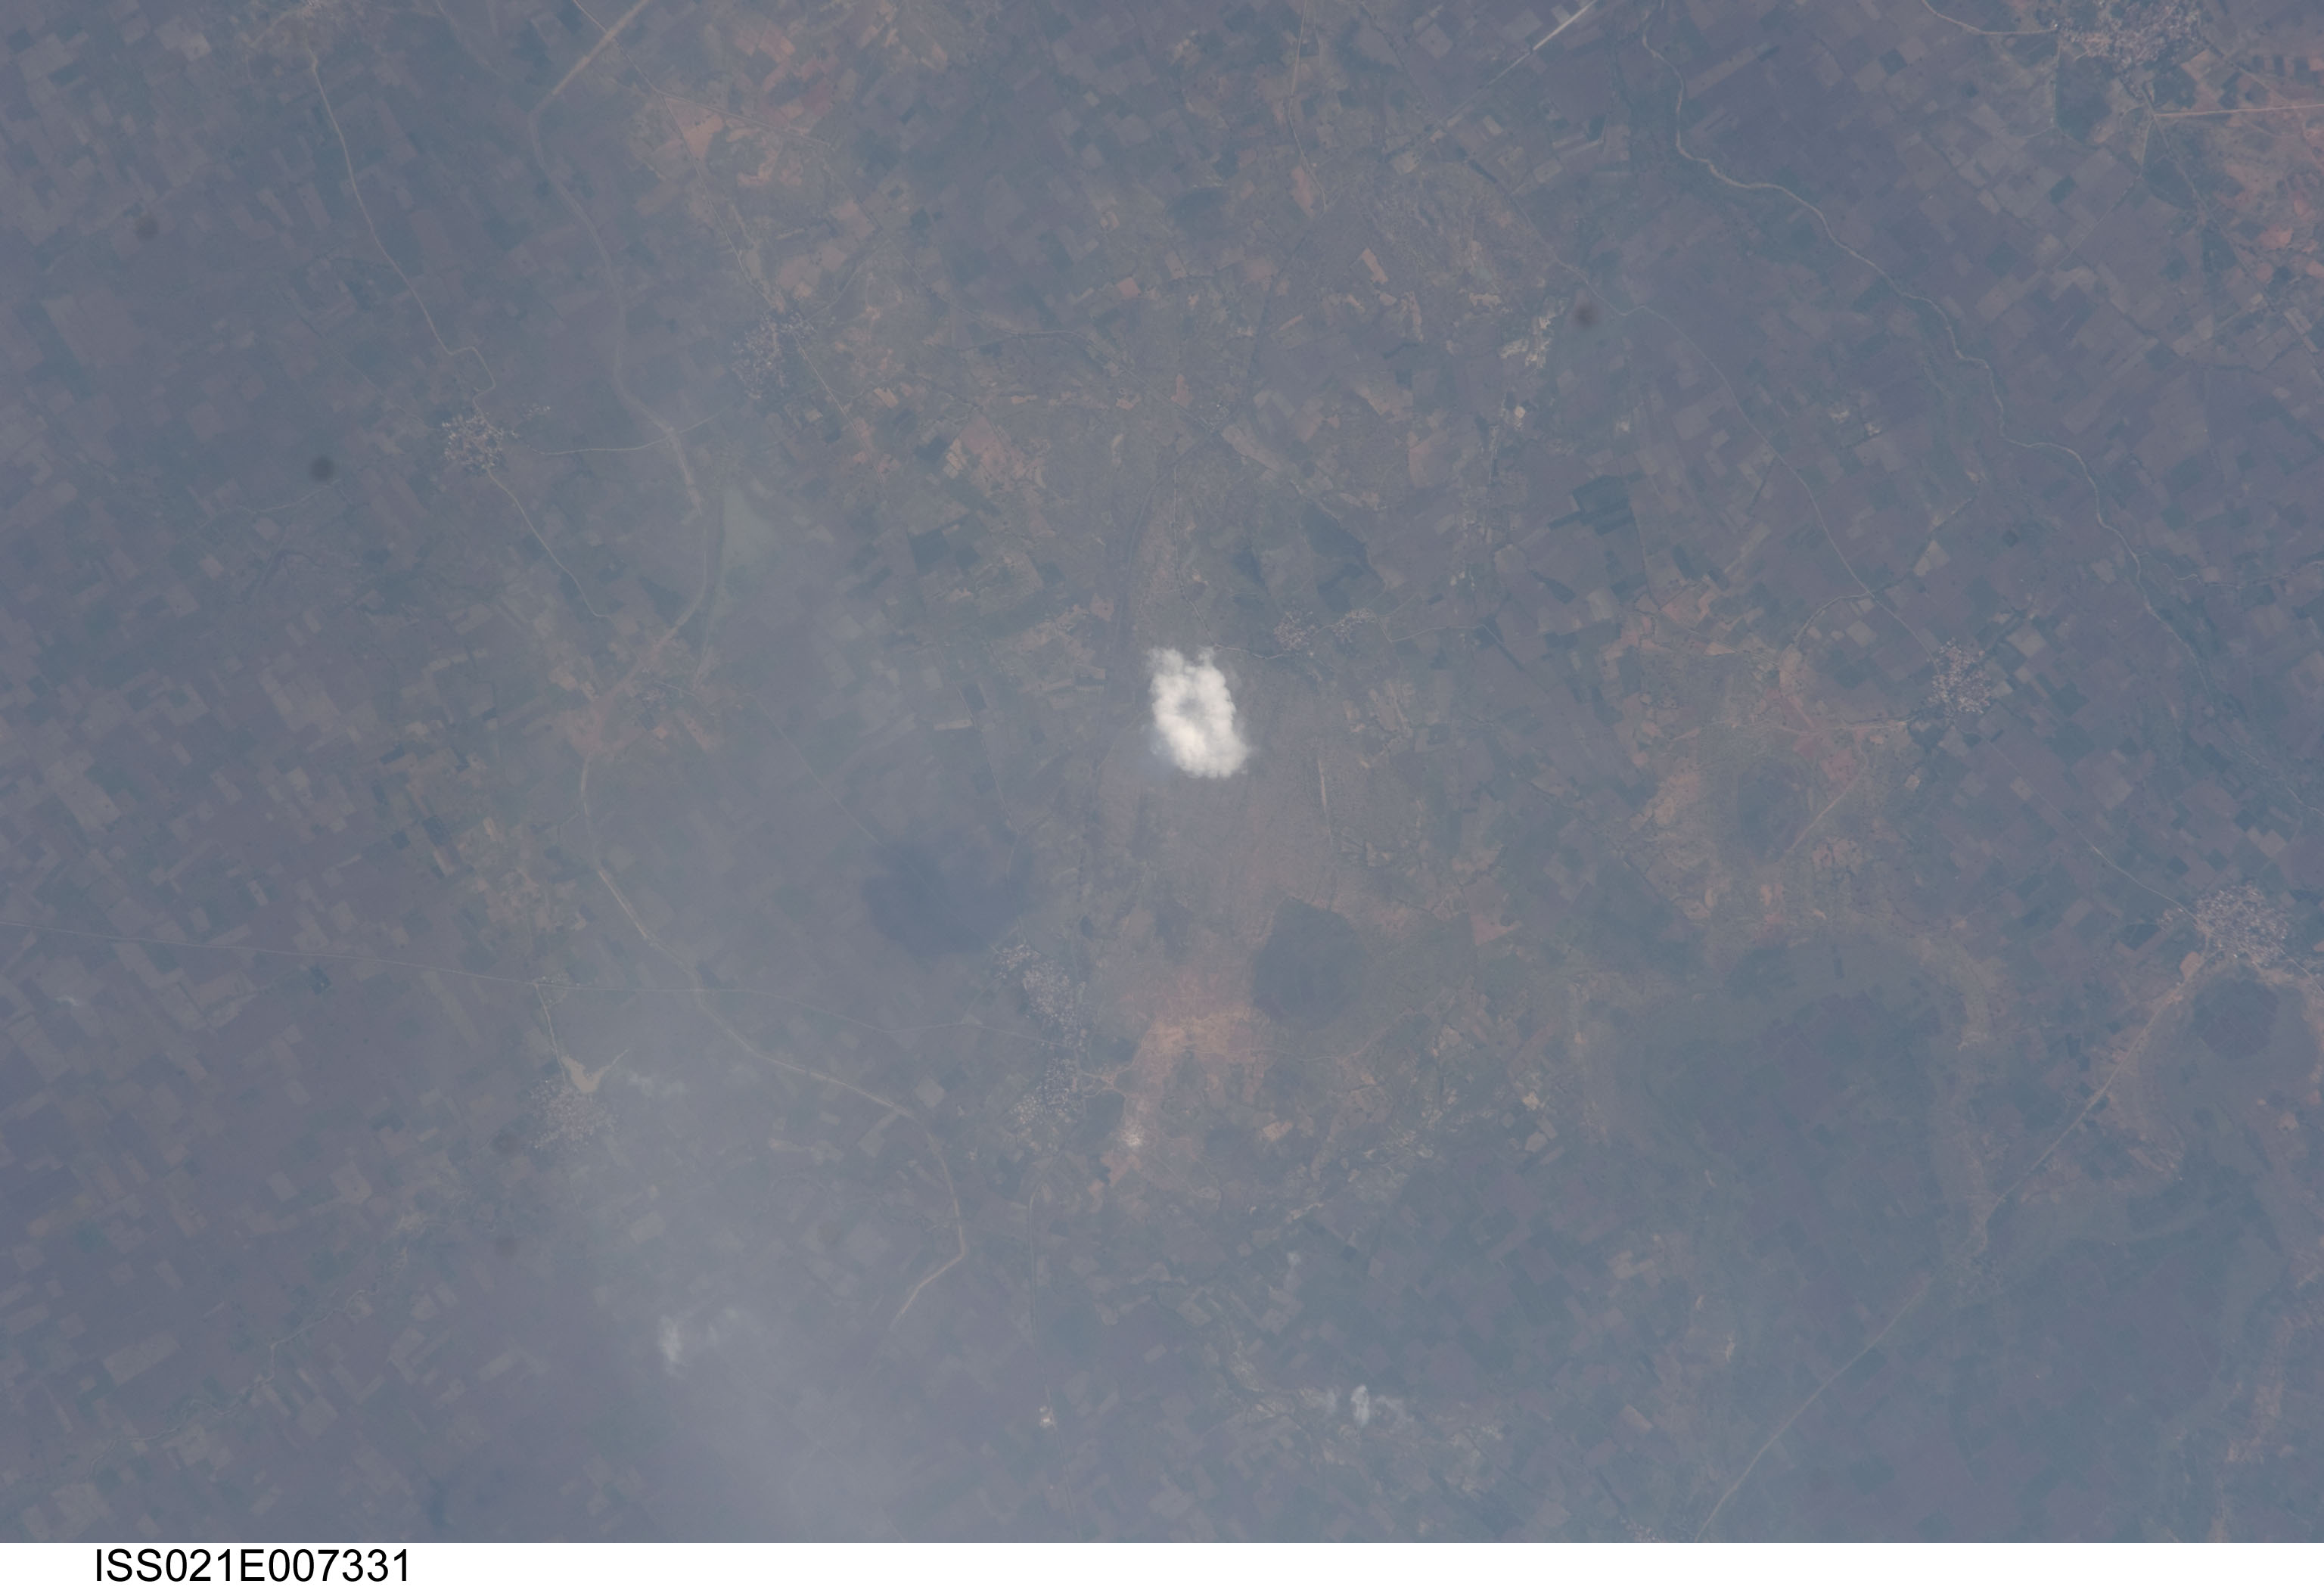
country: INDIA
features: DIGLUR AREA, VILLAGES, ROADS, AGR.
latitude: 18.5
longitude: 77.7
